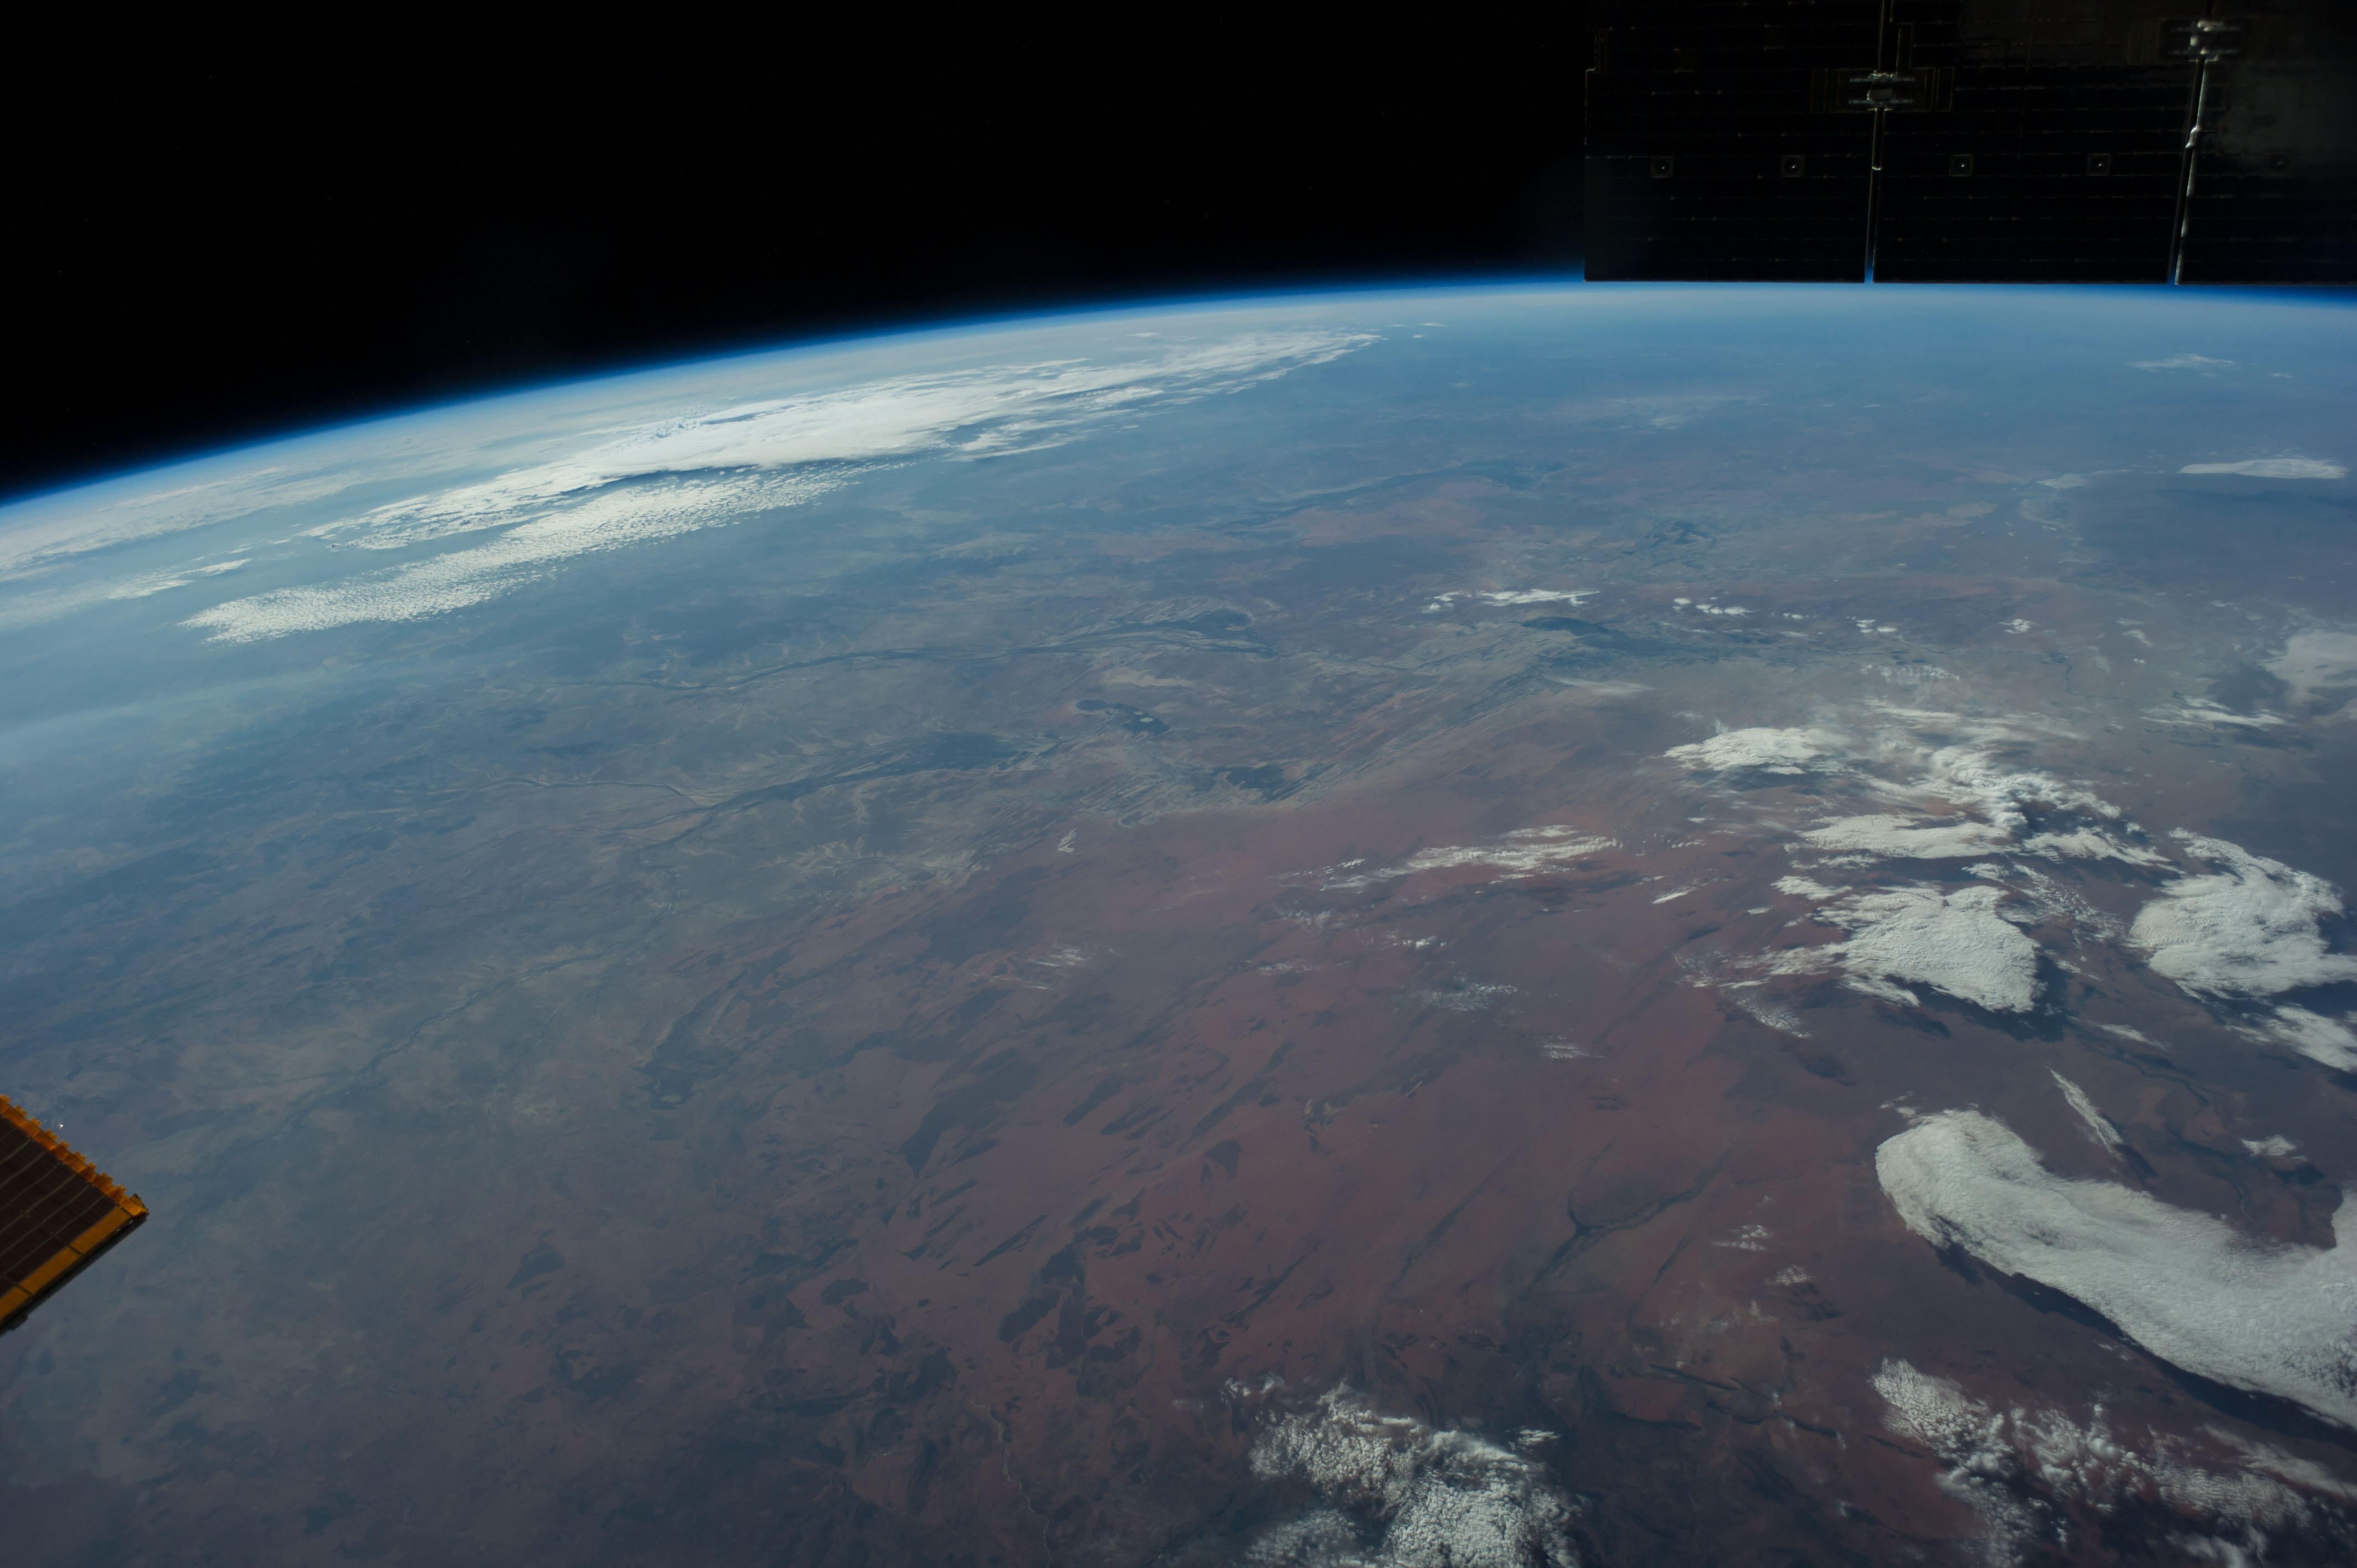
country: AUSTRALIA-Q
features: SIMPSON DES., ATMOSPHERIC LIMB
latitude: -24.5
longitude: 138.5
